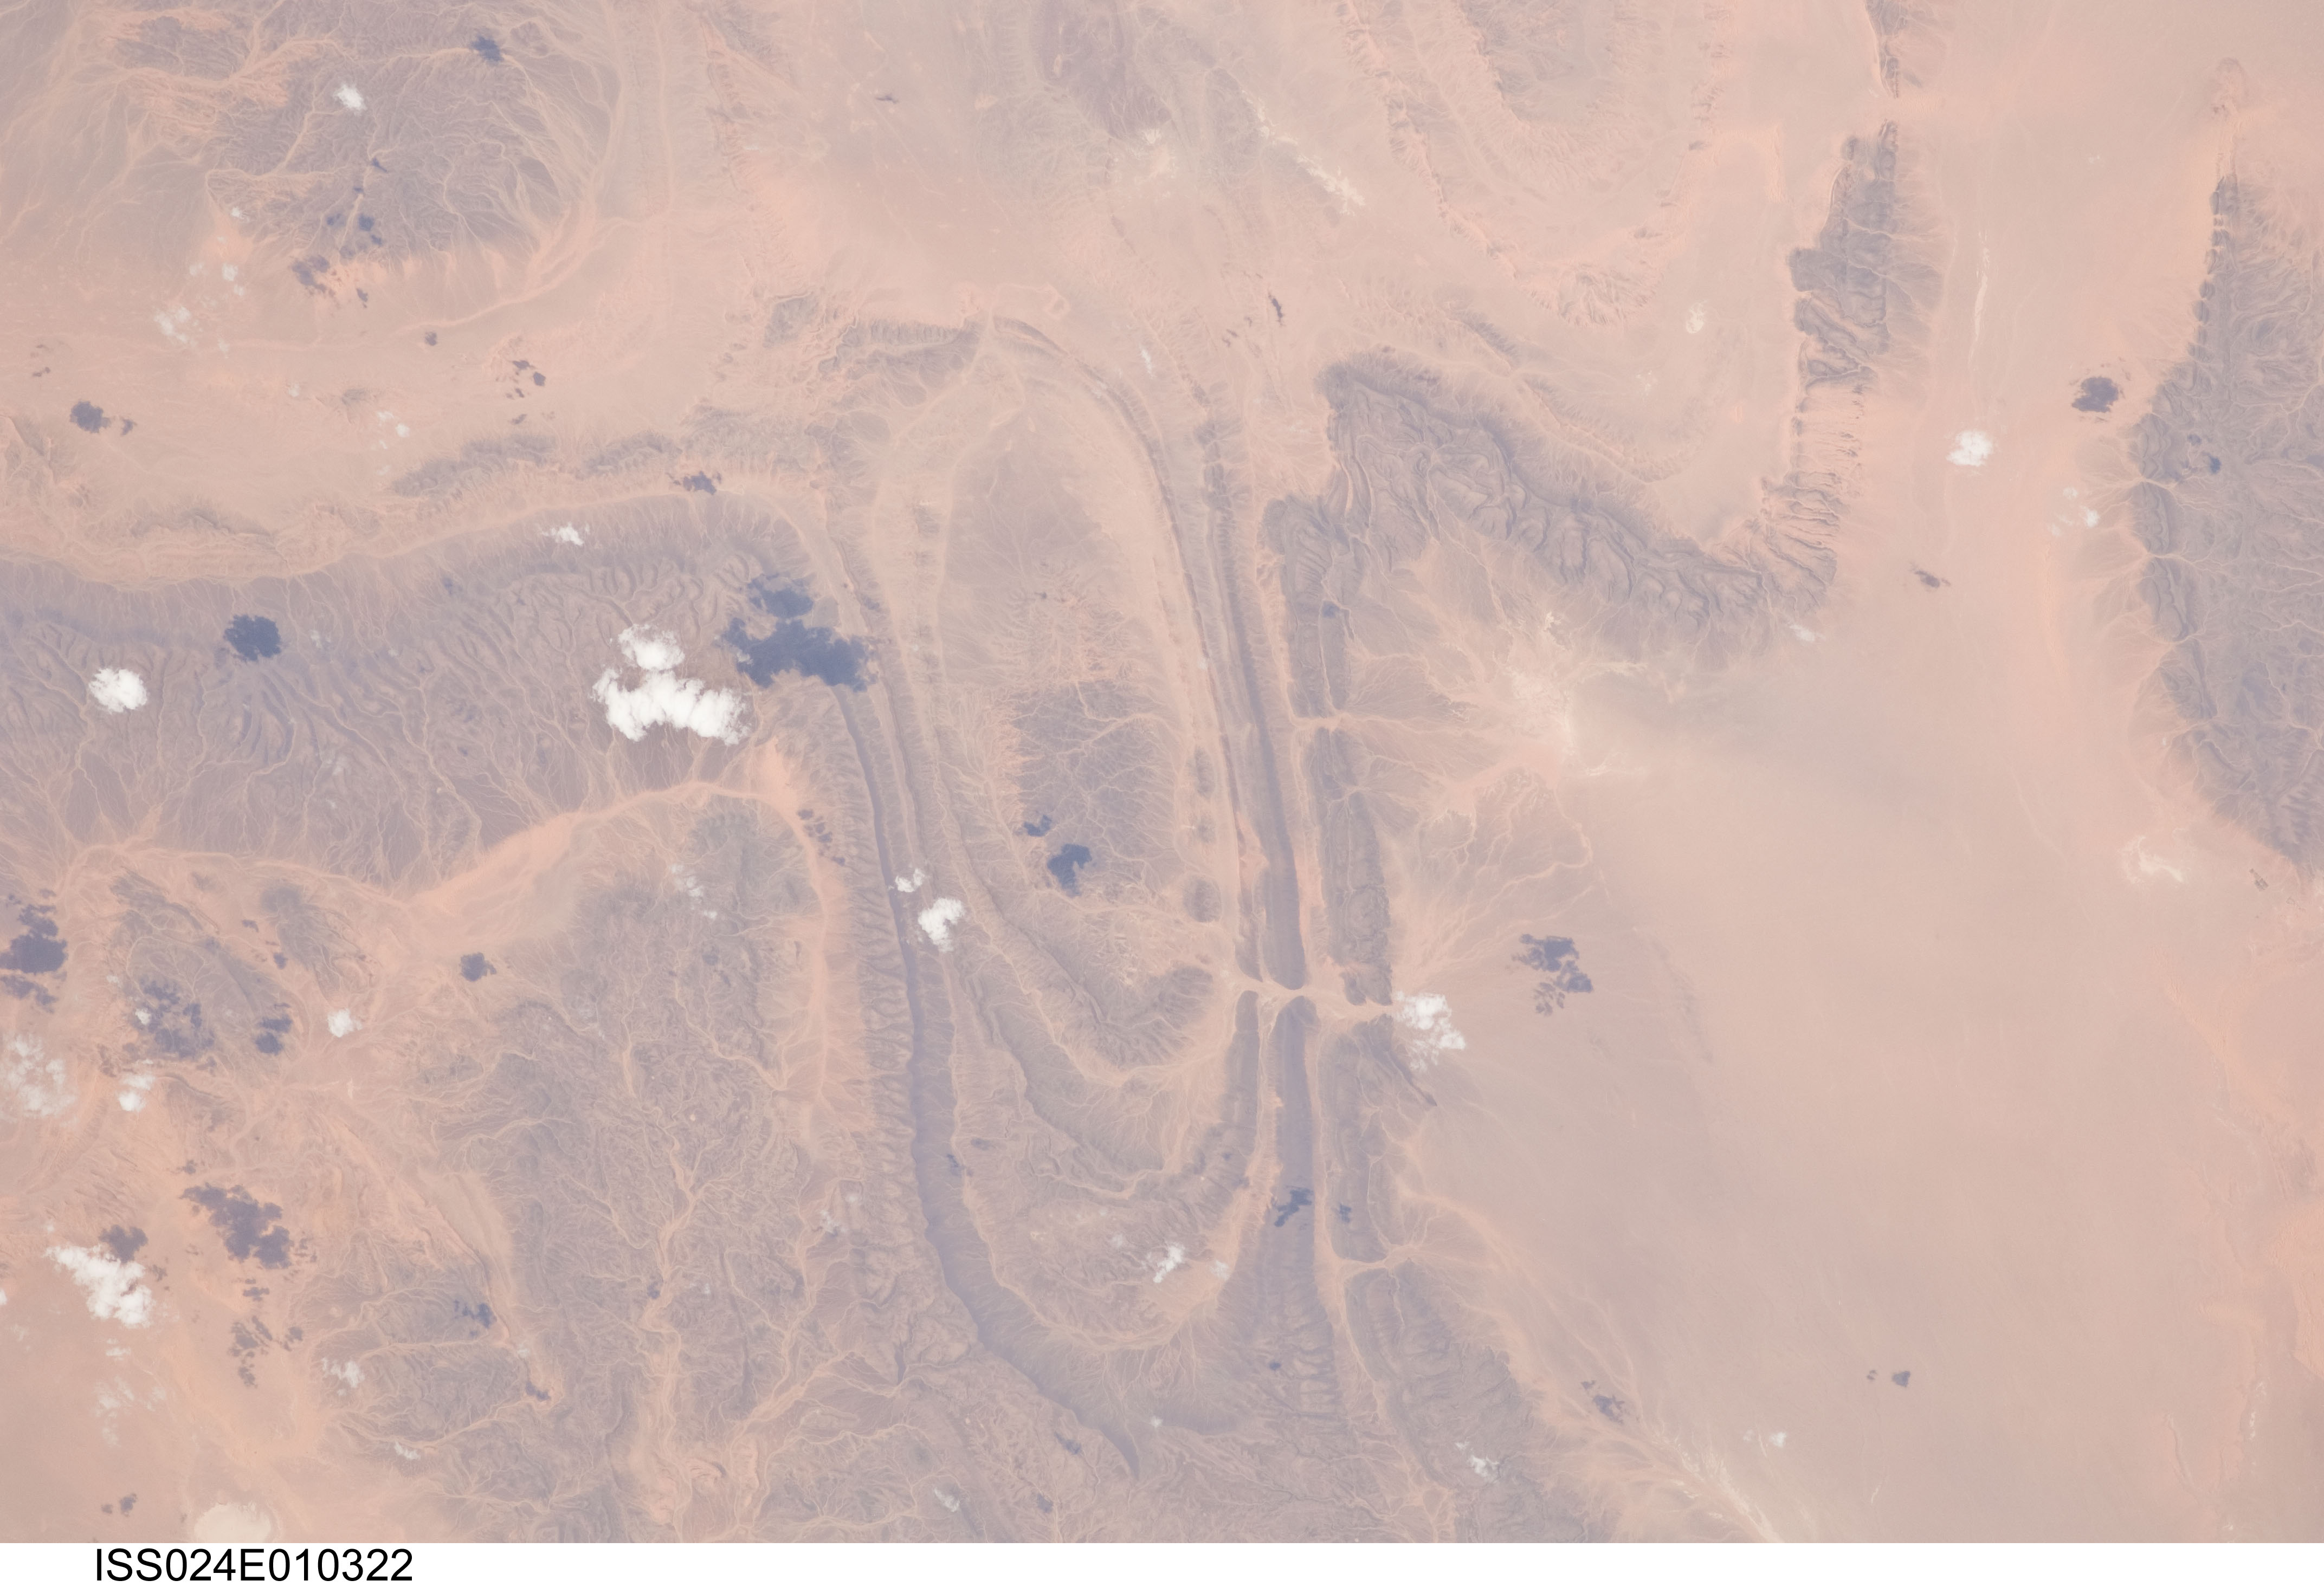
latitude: 29.9
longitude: -2.7
